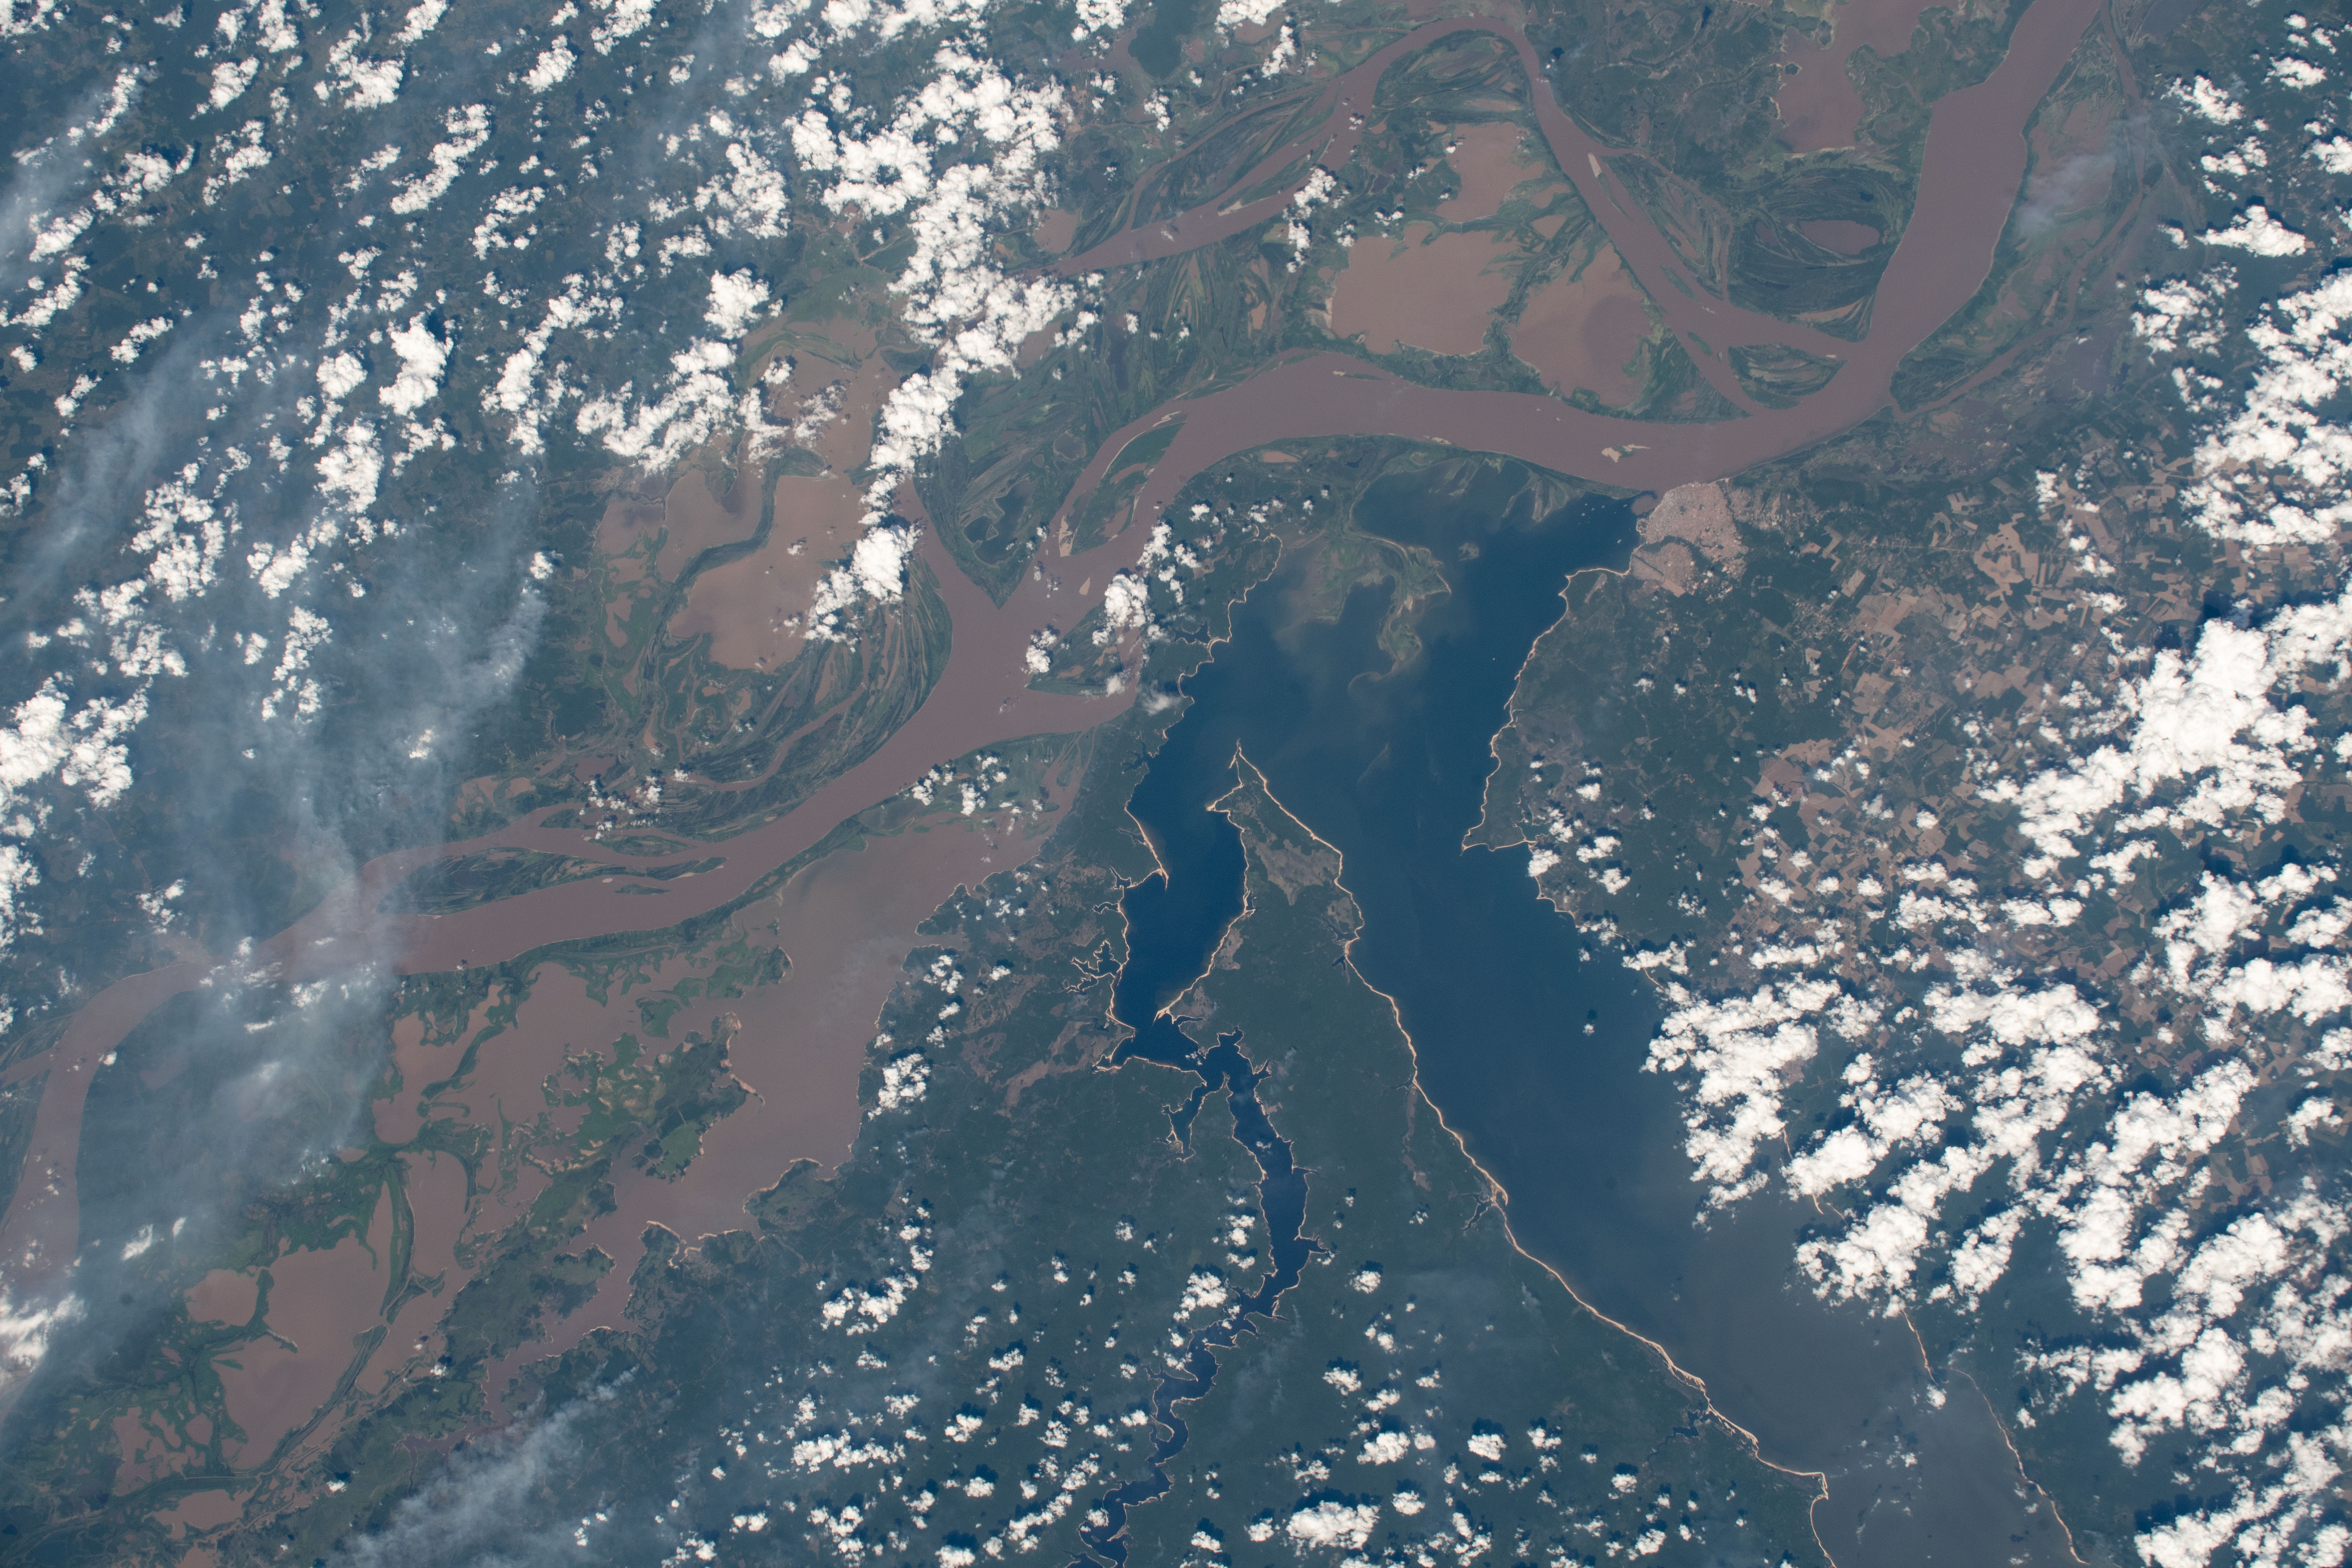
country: BRAZIL
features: AMAZON RIVER, LAGO GRANDE DE MONTE ALEGRE, TAPAJOS
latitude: -2.3
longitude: -55.0
